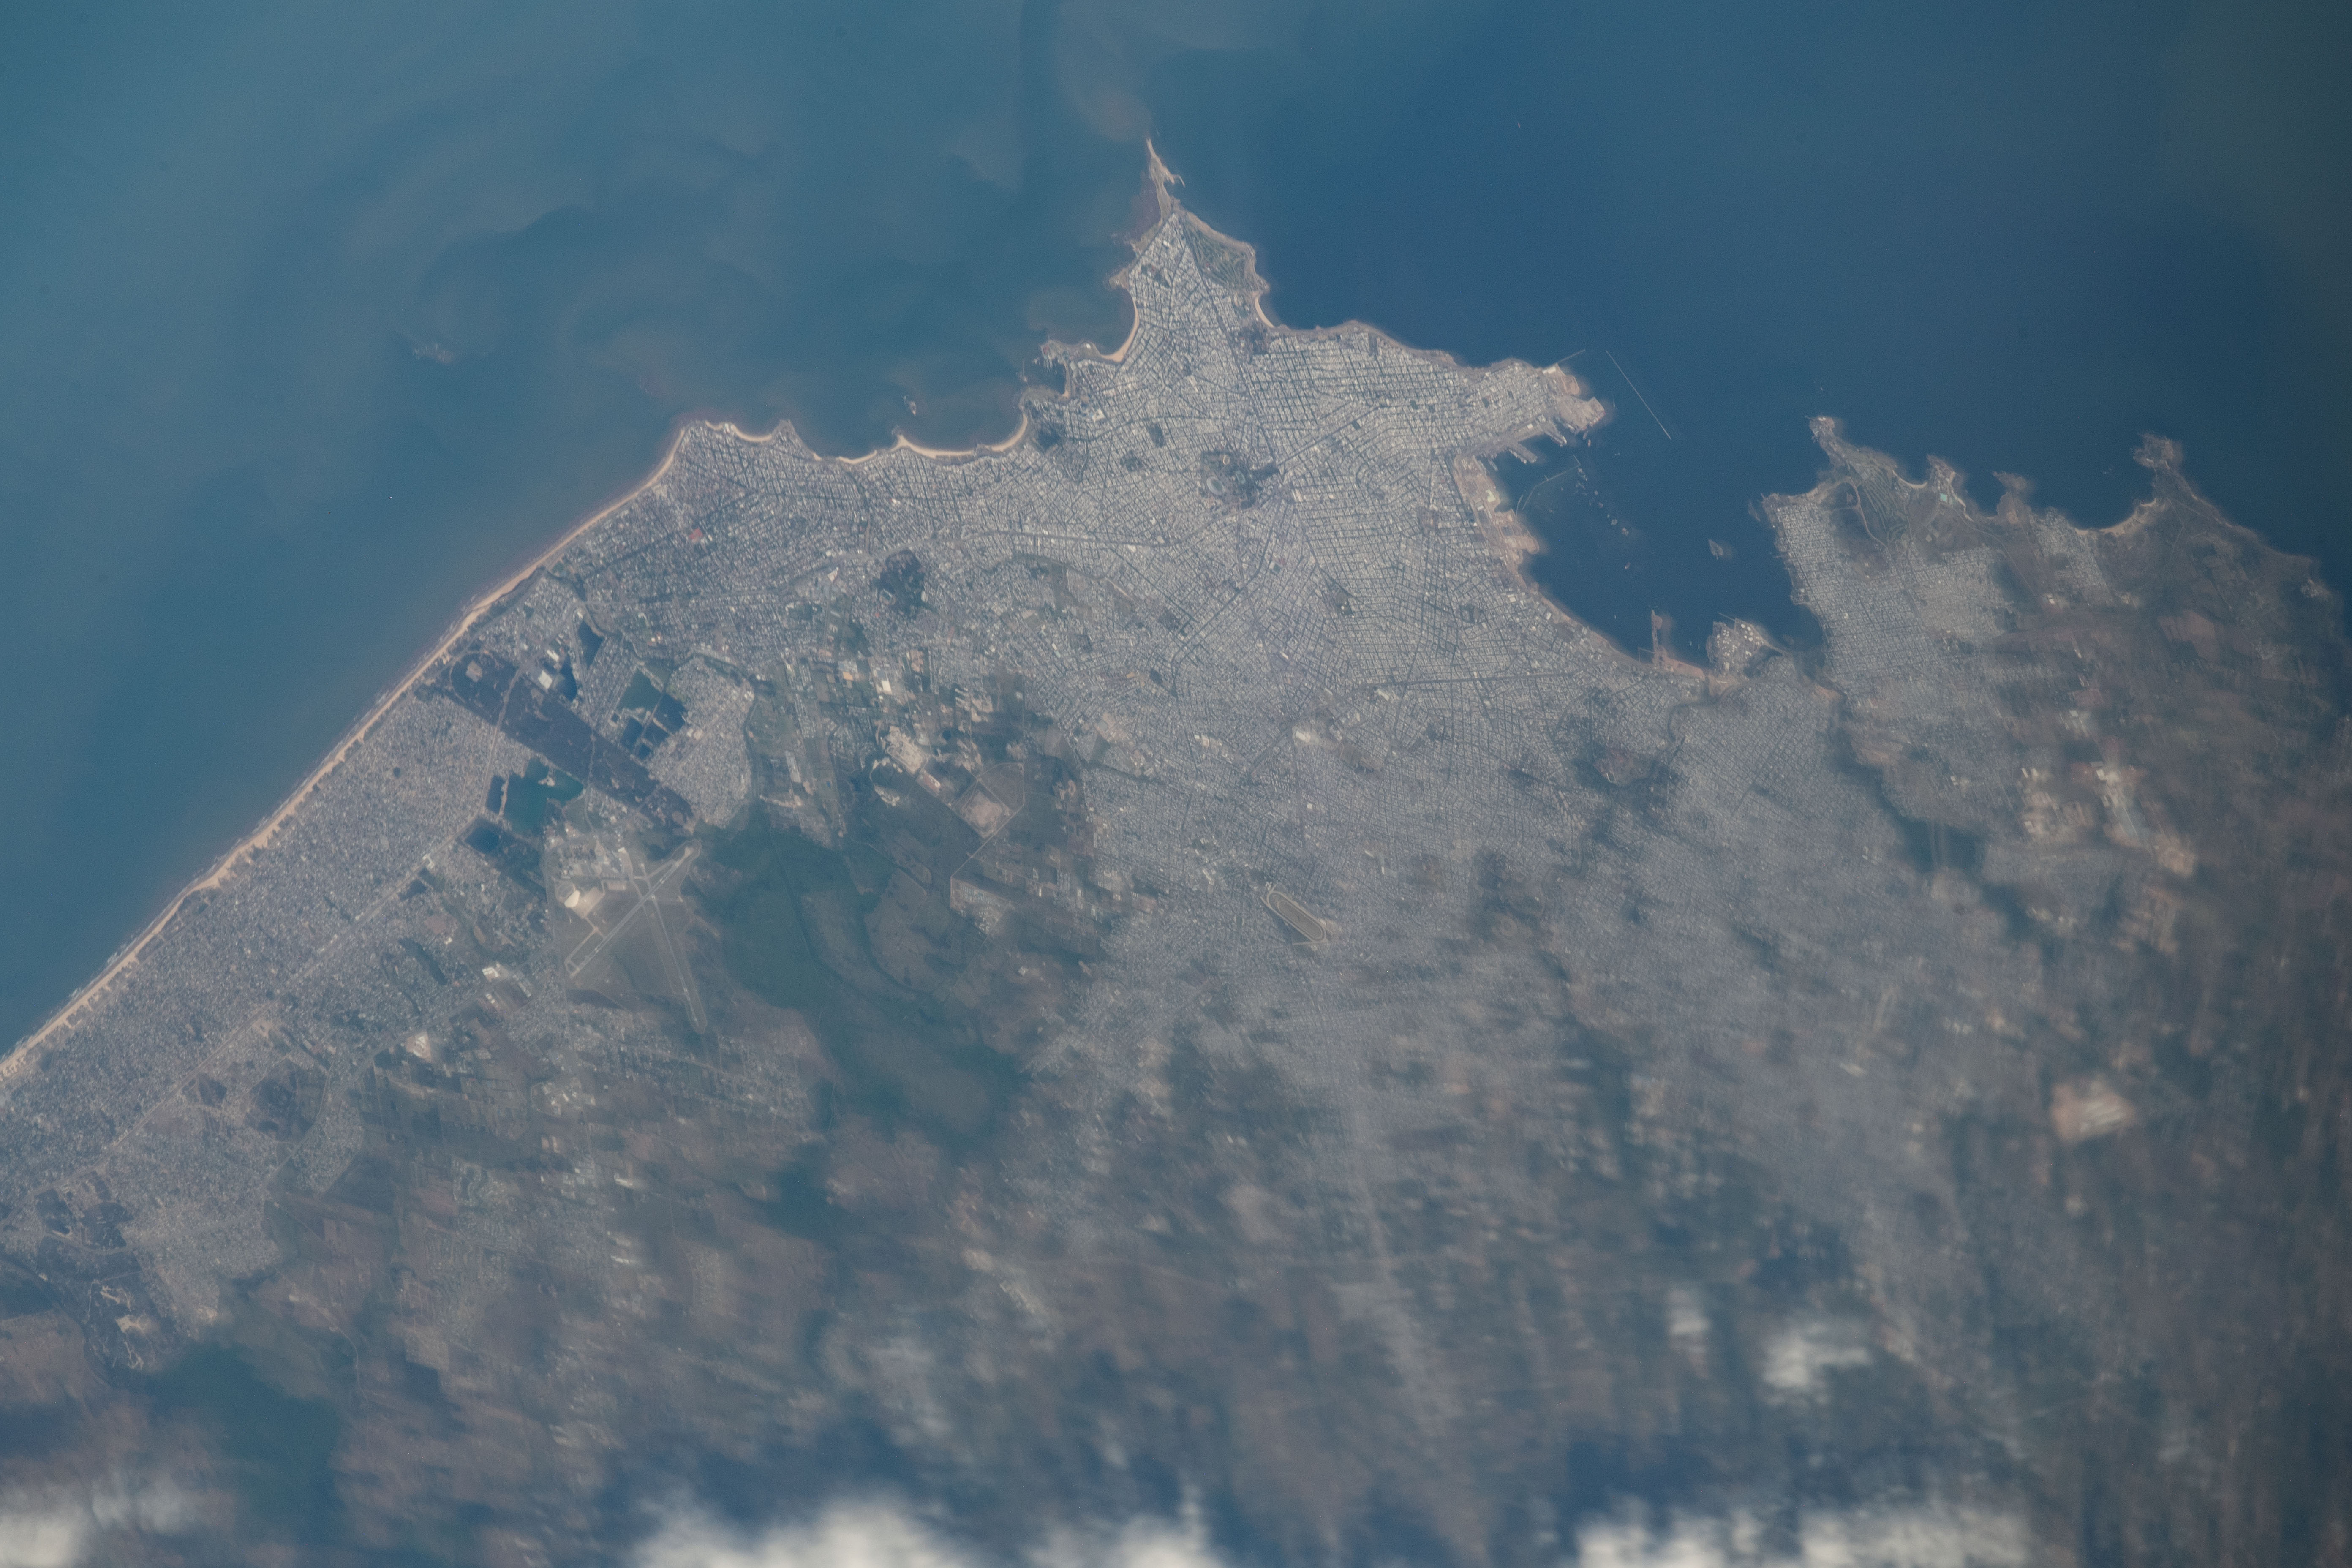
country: URUGUAY
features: MONTEVIDEO BAY, MONTEVIDEO, CERRO
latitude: -34.8
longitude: -56.2
